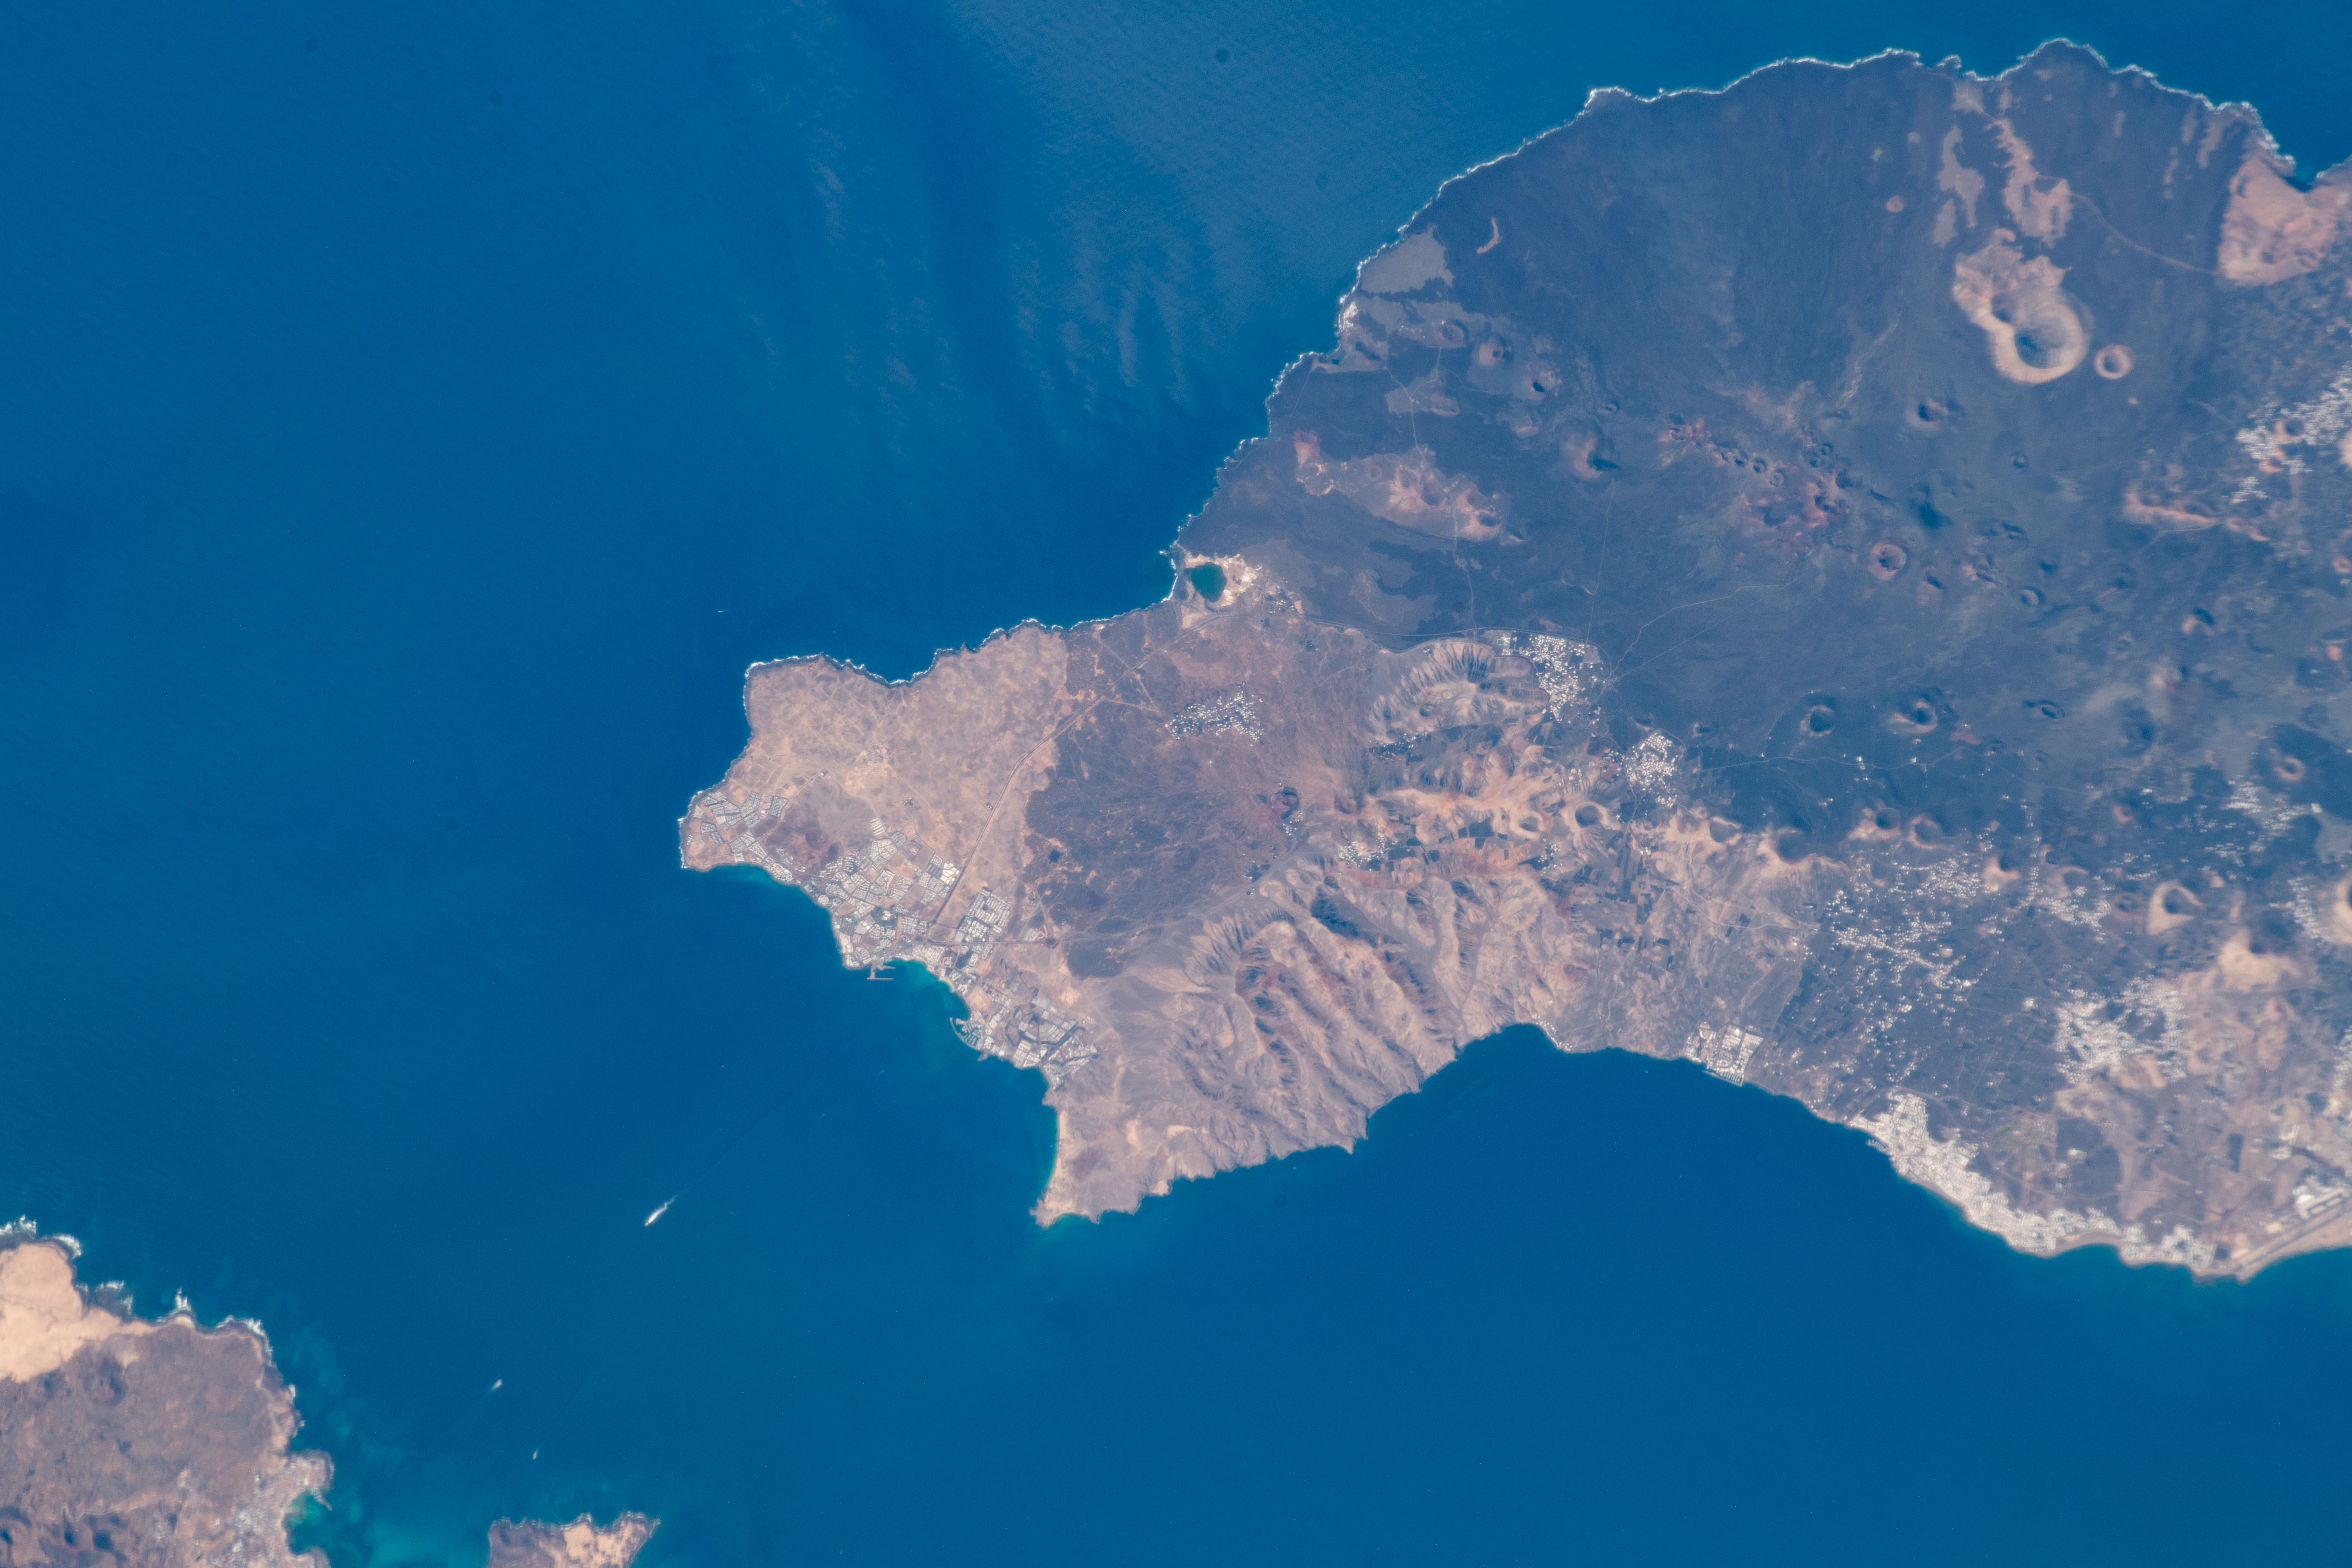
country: CANARY ISLANDS
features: LAS BRENAS, LANZAROTE
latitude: 28.9
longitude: -13.8
